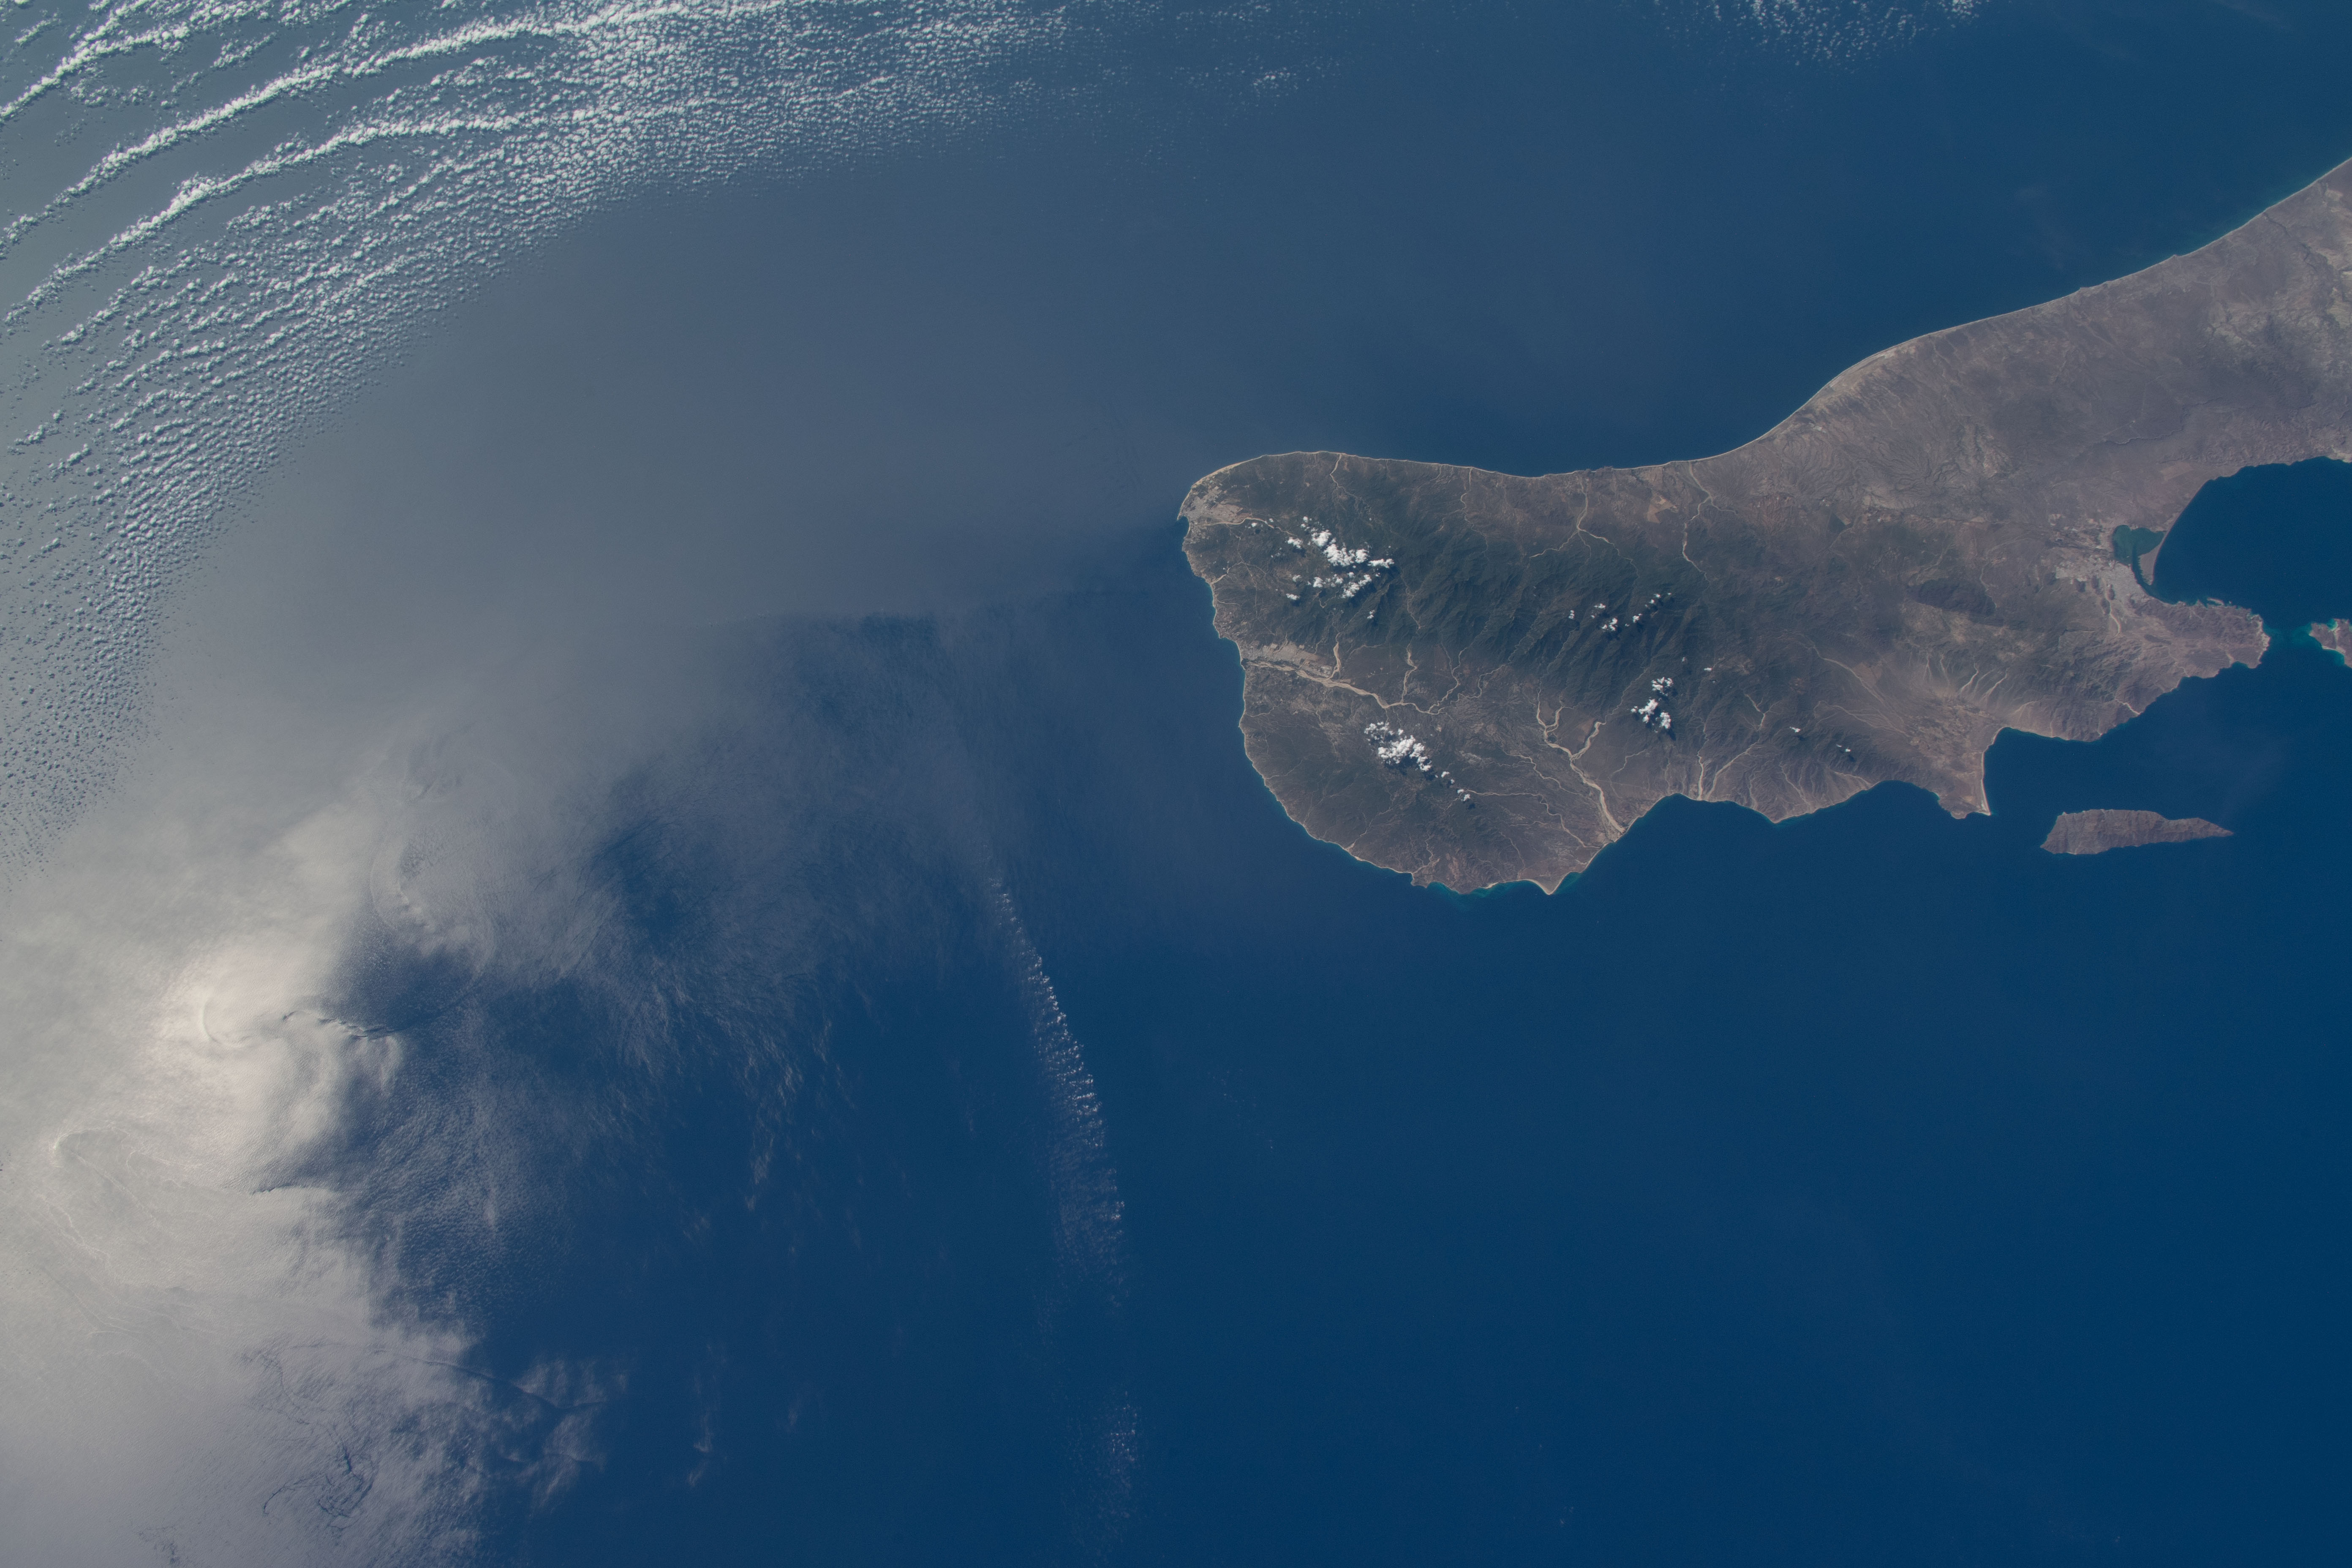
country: MEXICO
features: BAJA CALIFORNIA, PACIFIC OCEAN, COAST, BAY, ISLAND
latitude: 23.0
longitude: -109.5
